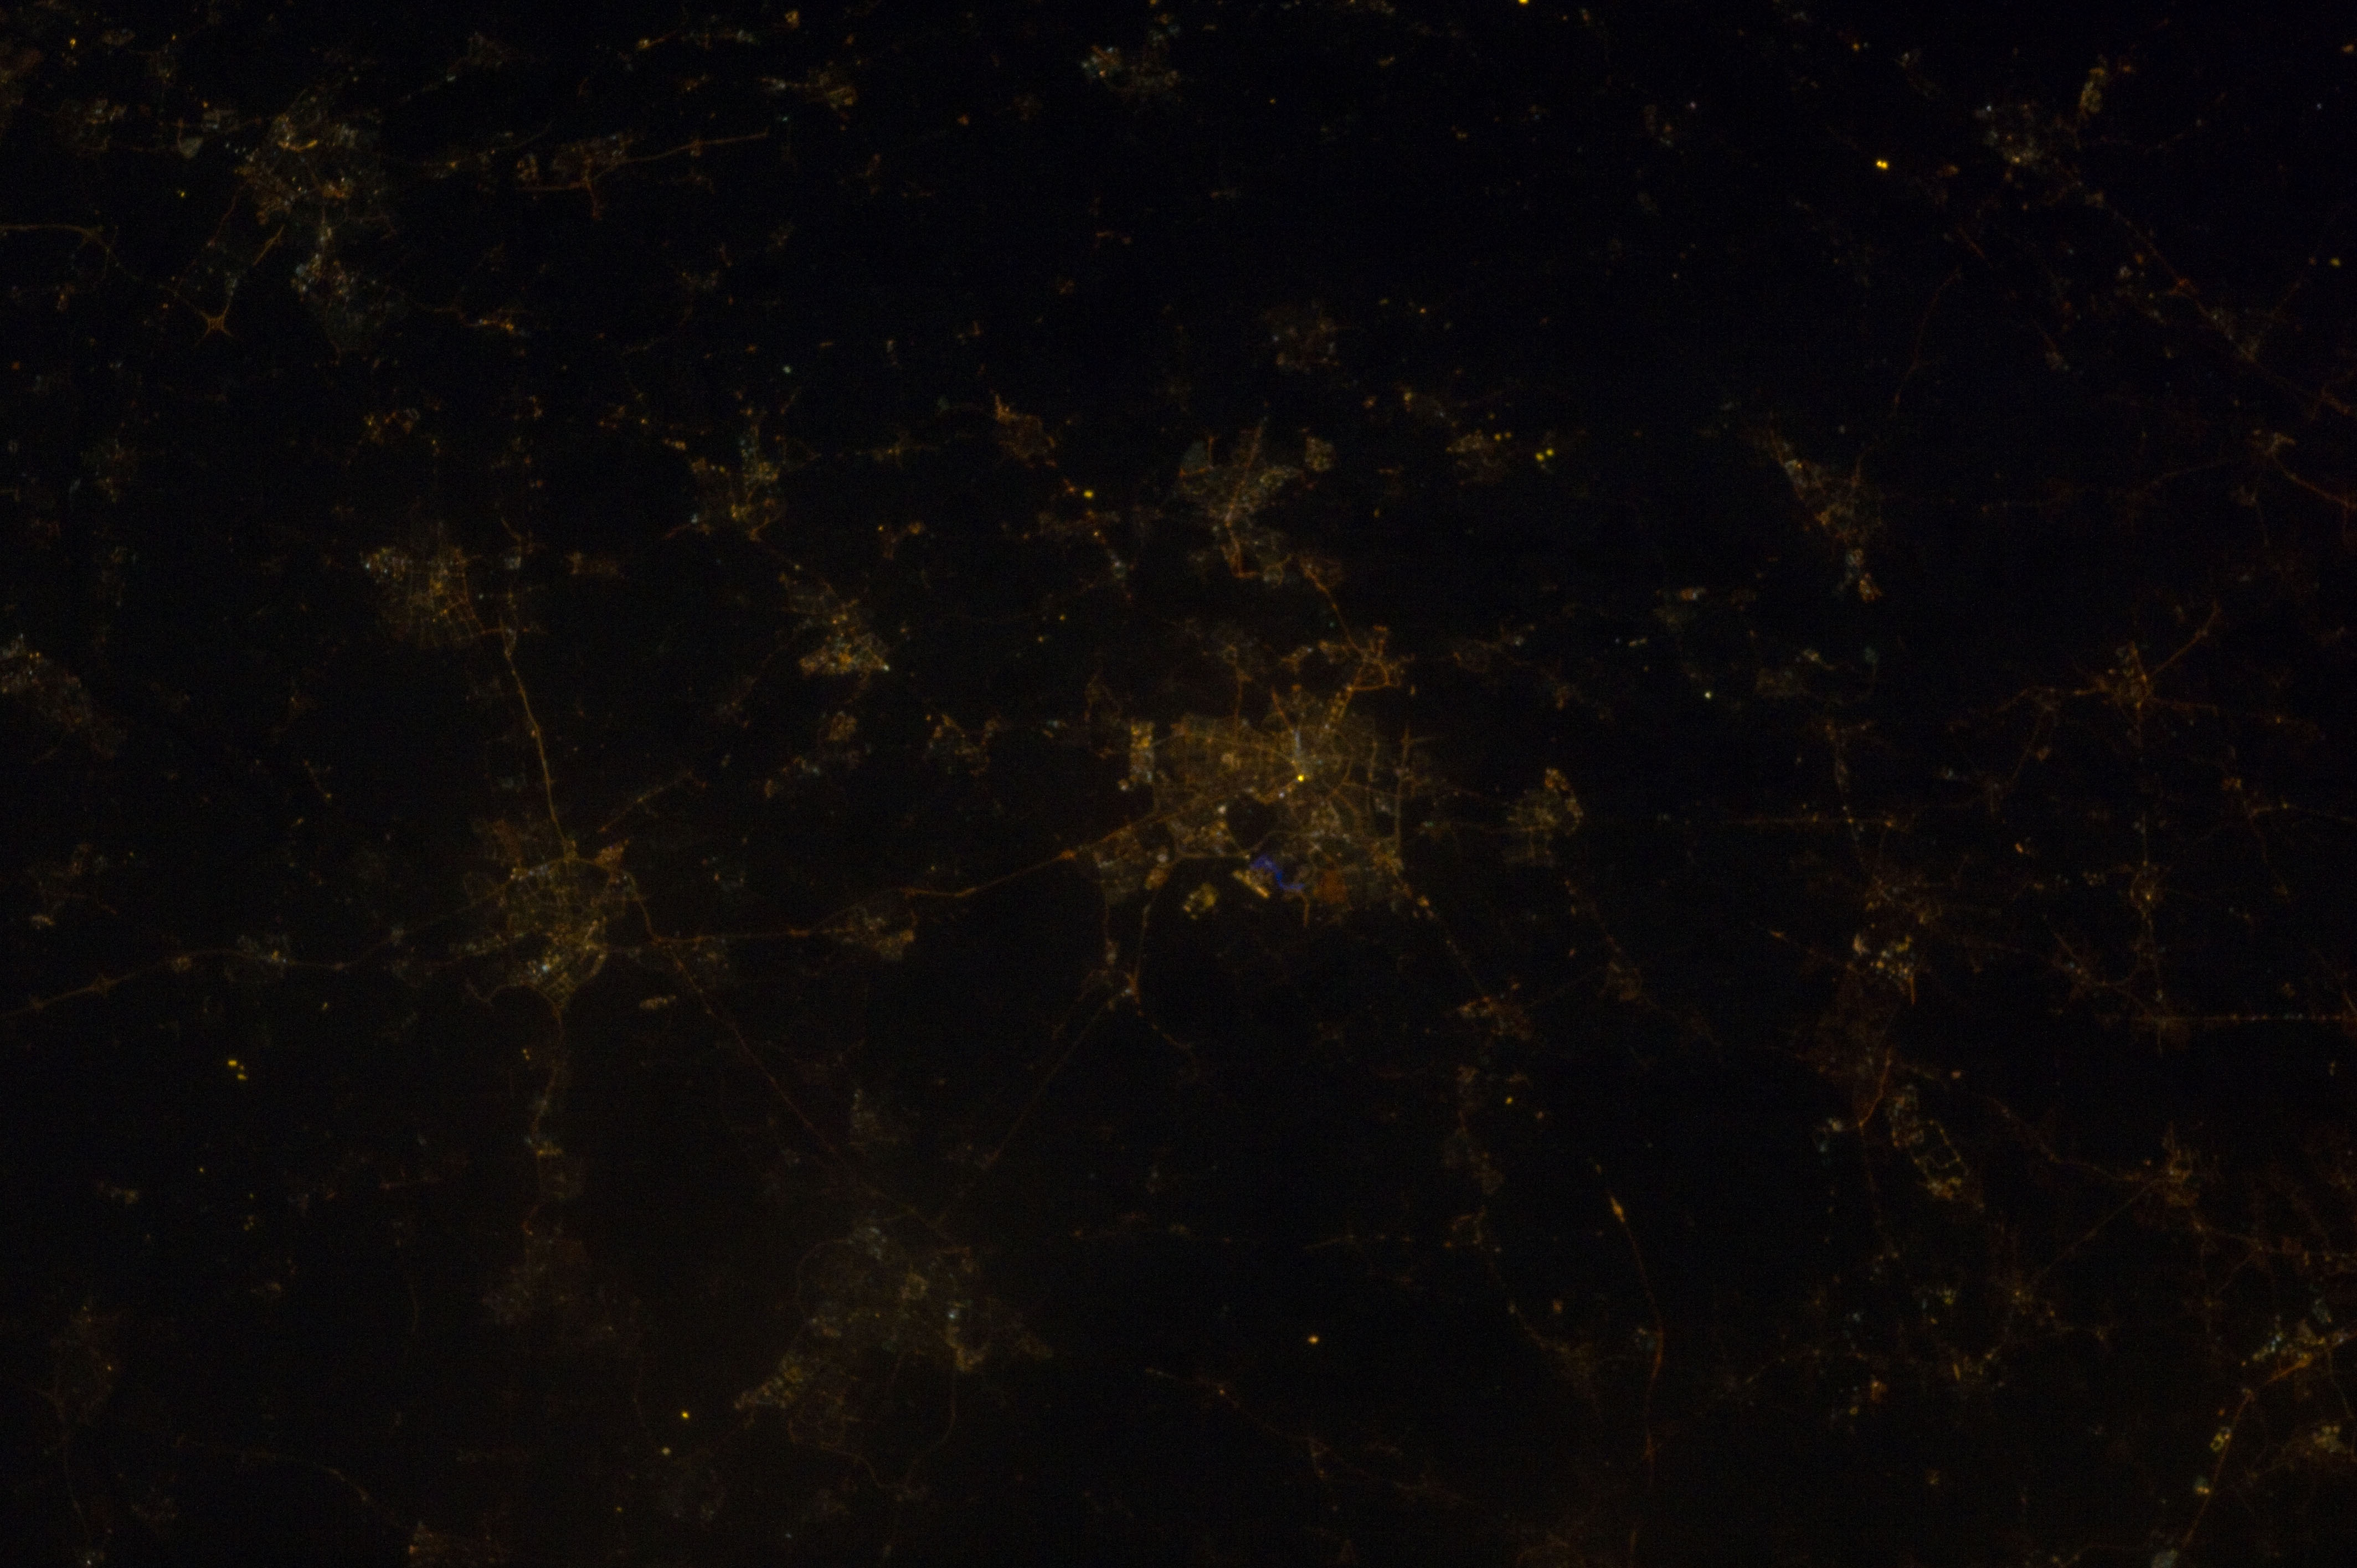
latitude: 51.5
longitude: -0.1
